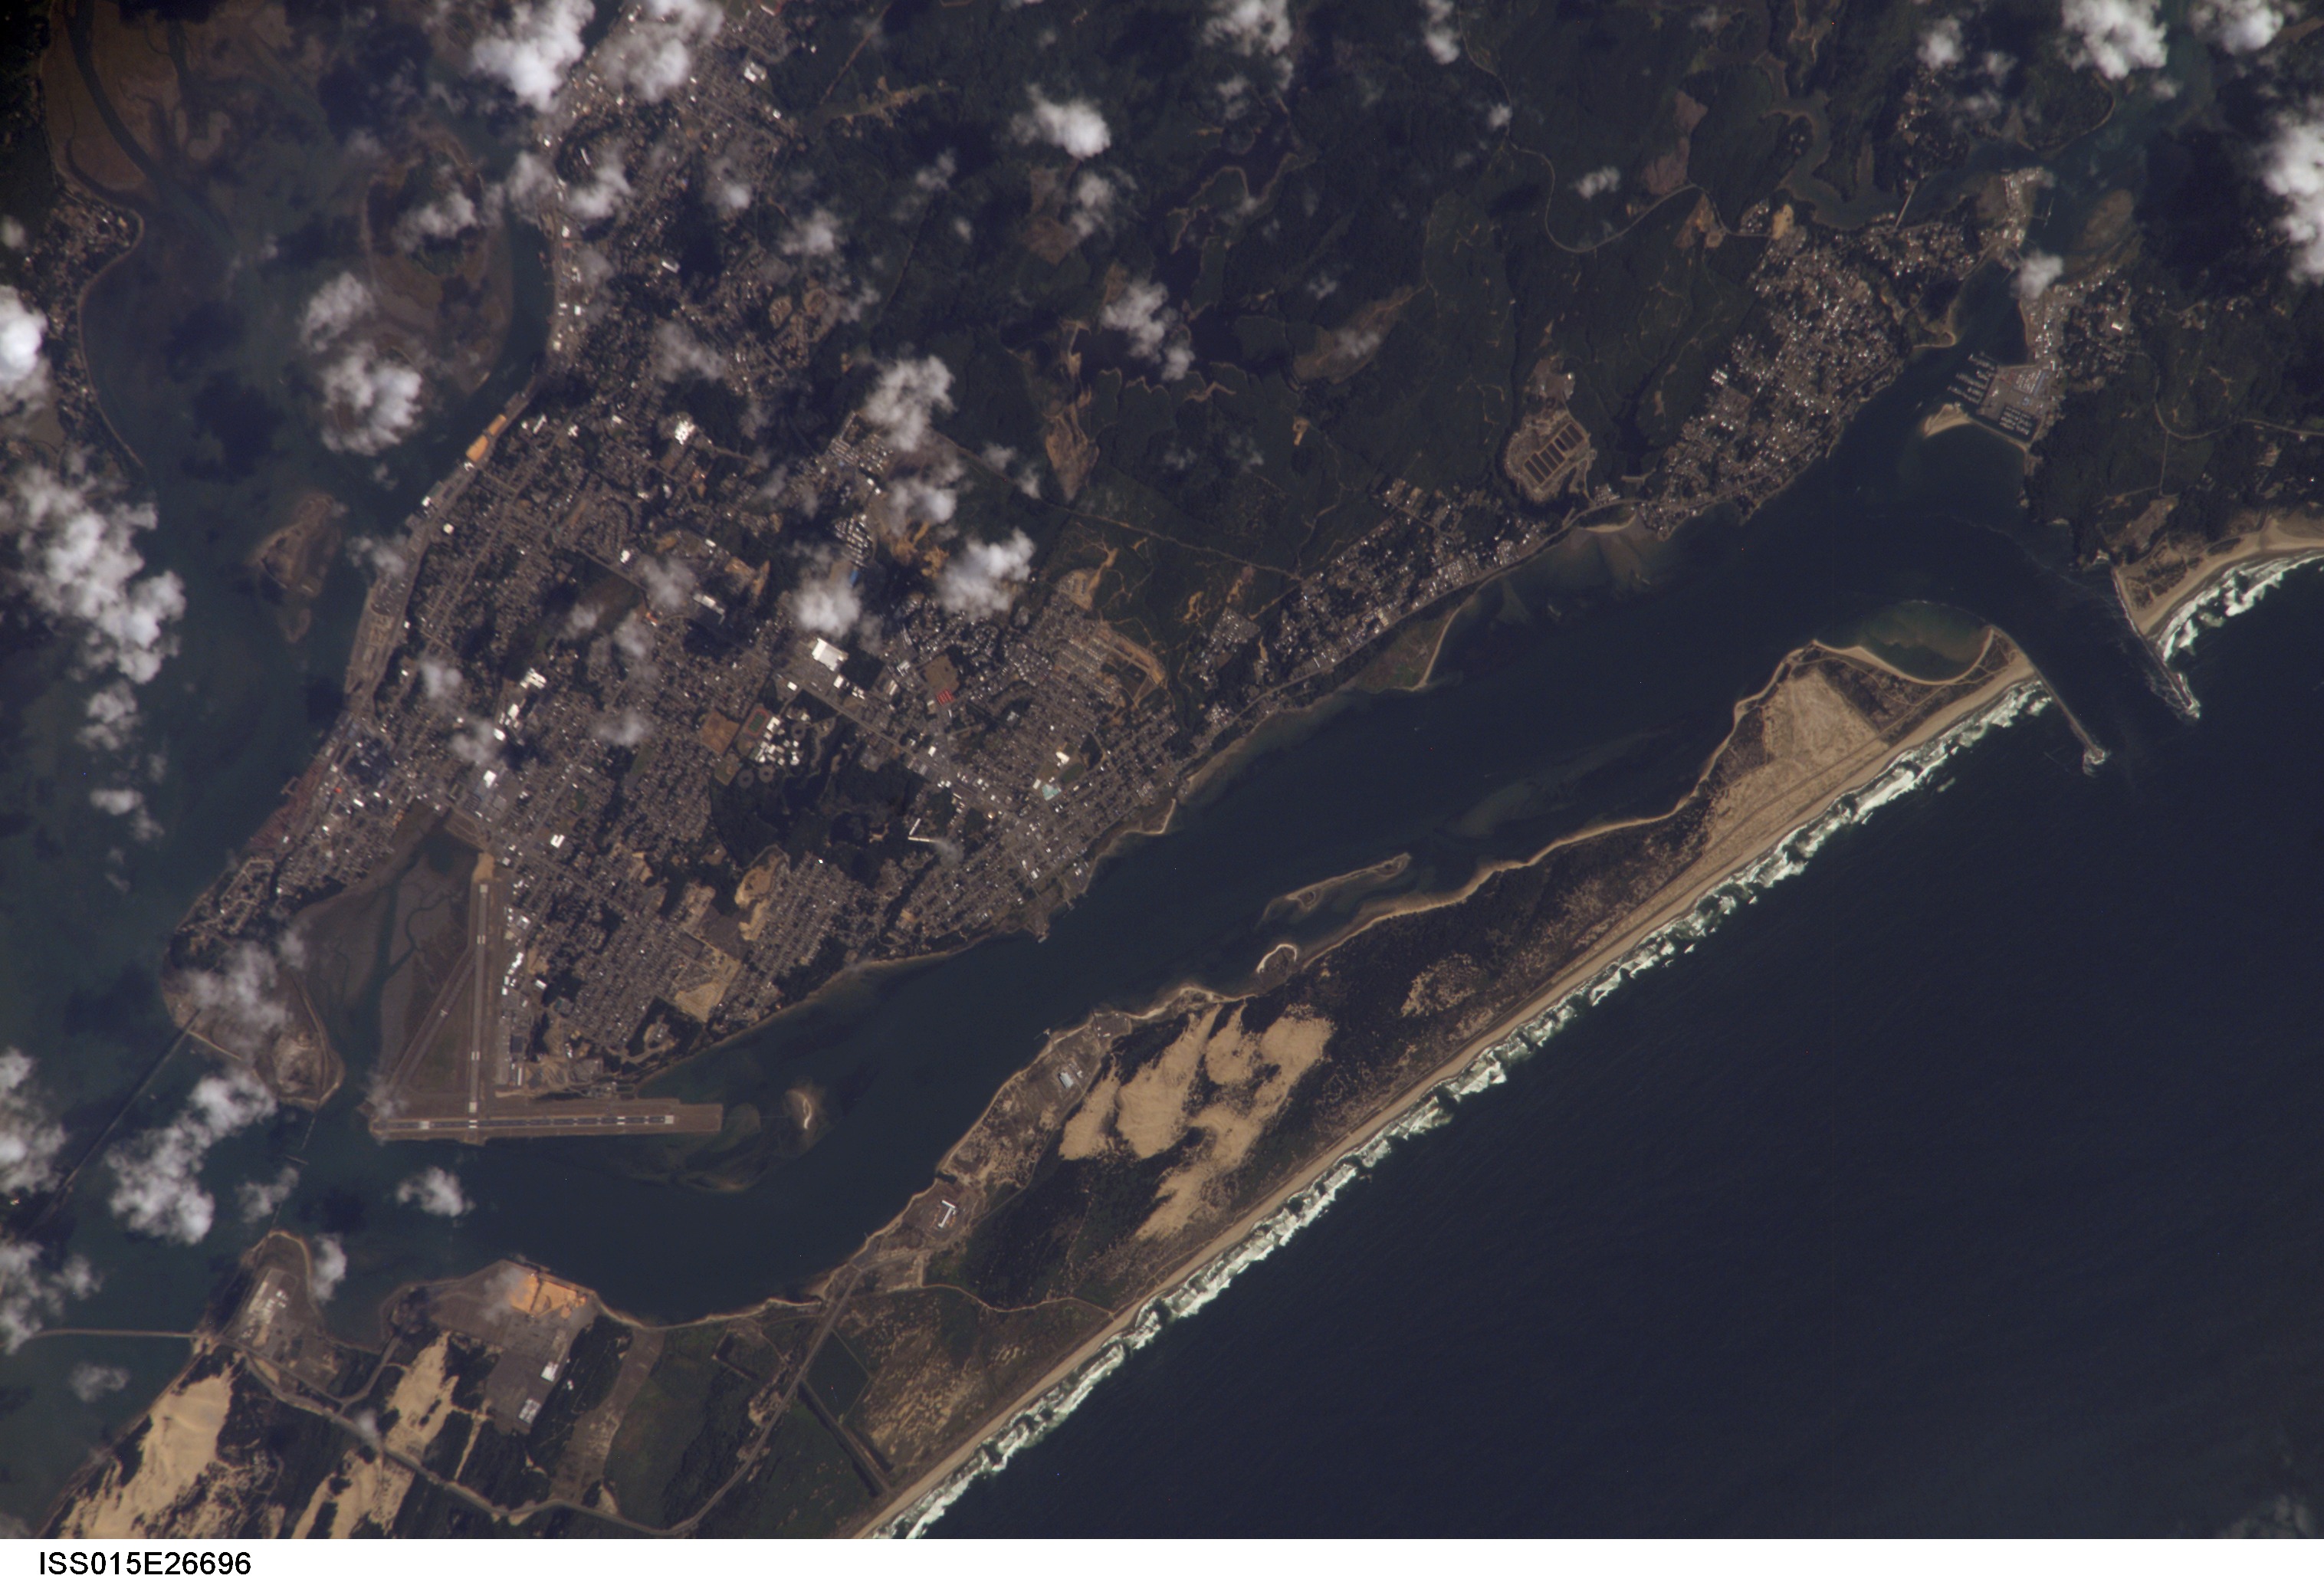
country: USA-OREGON
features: NORTH BEND, AIRPORT, COOS B., DUNES, COAST
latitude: 43.4
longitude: -124.3
